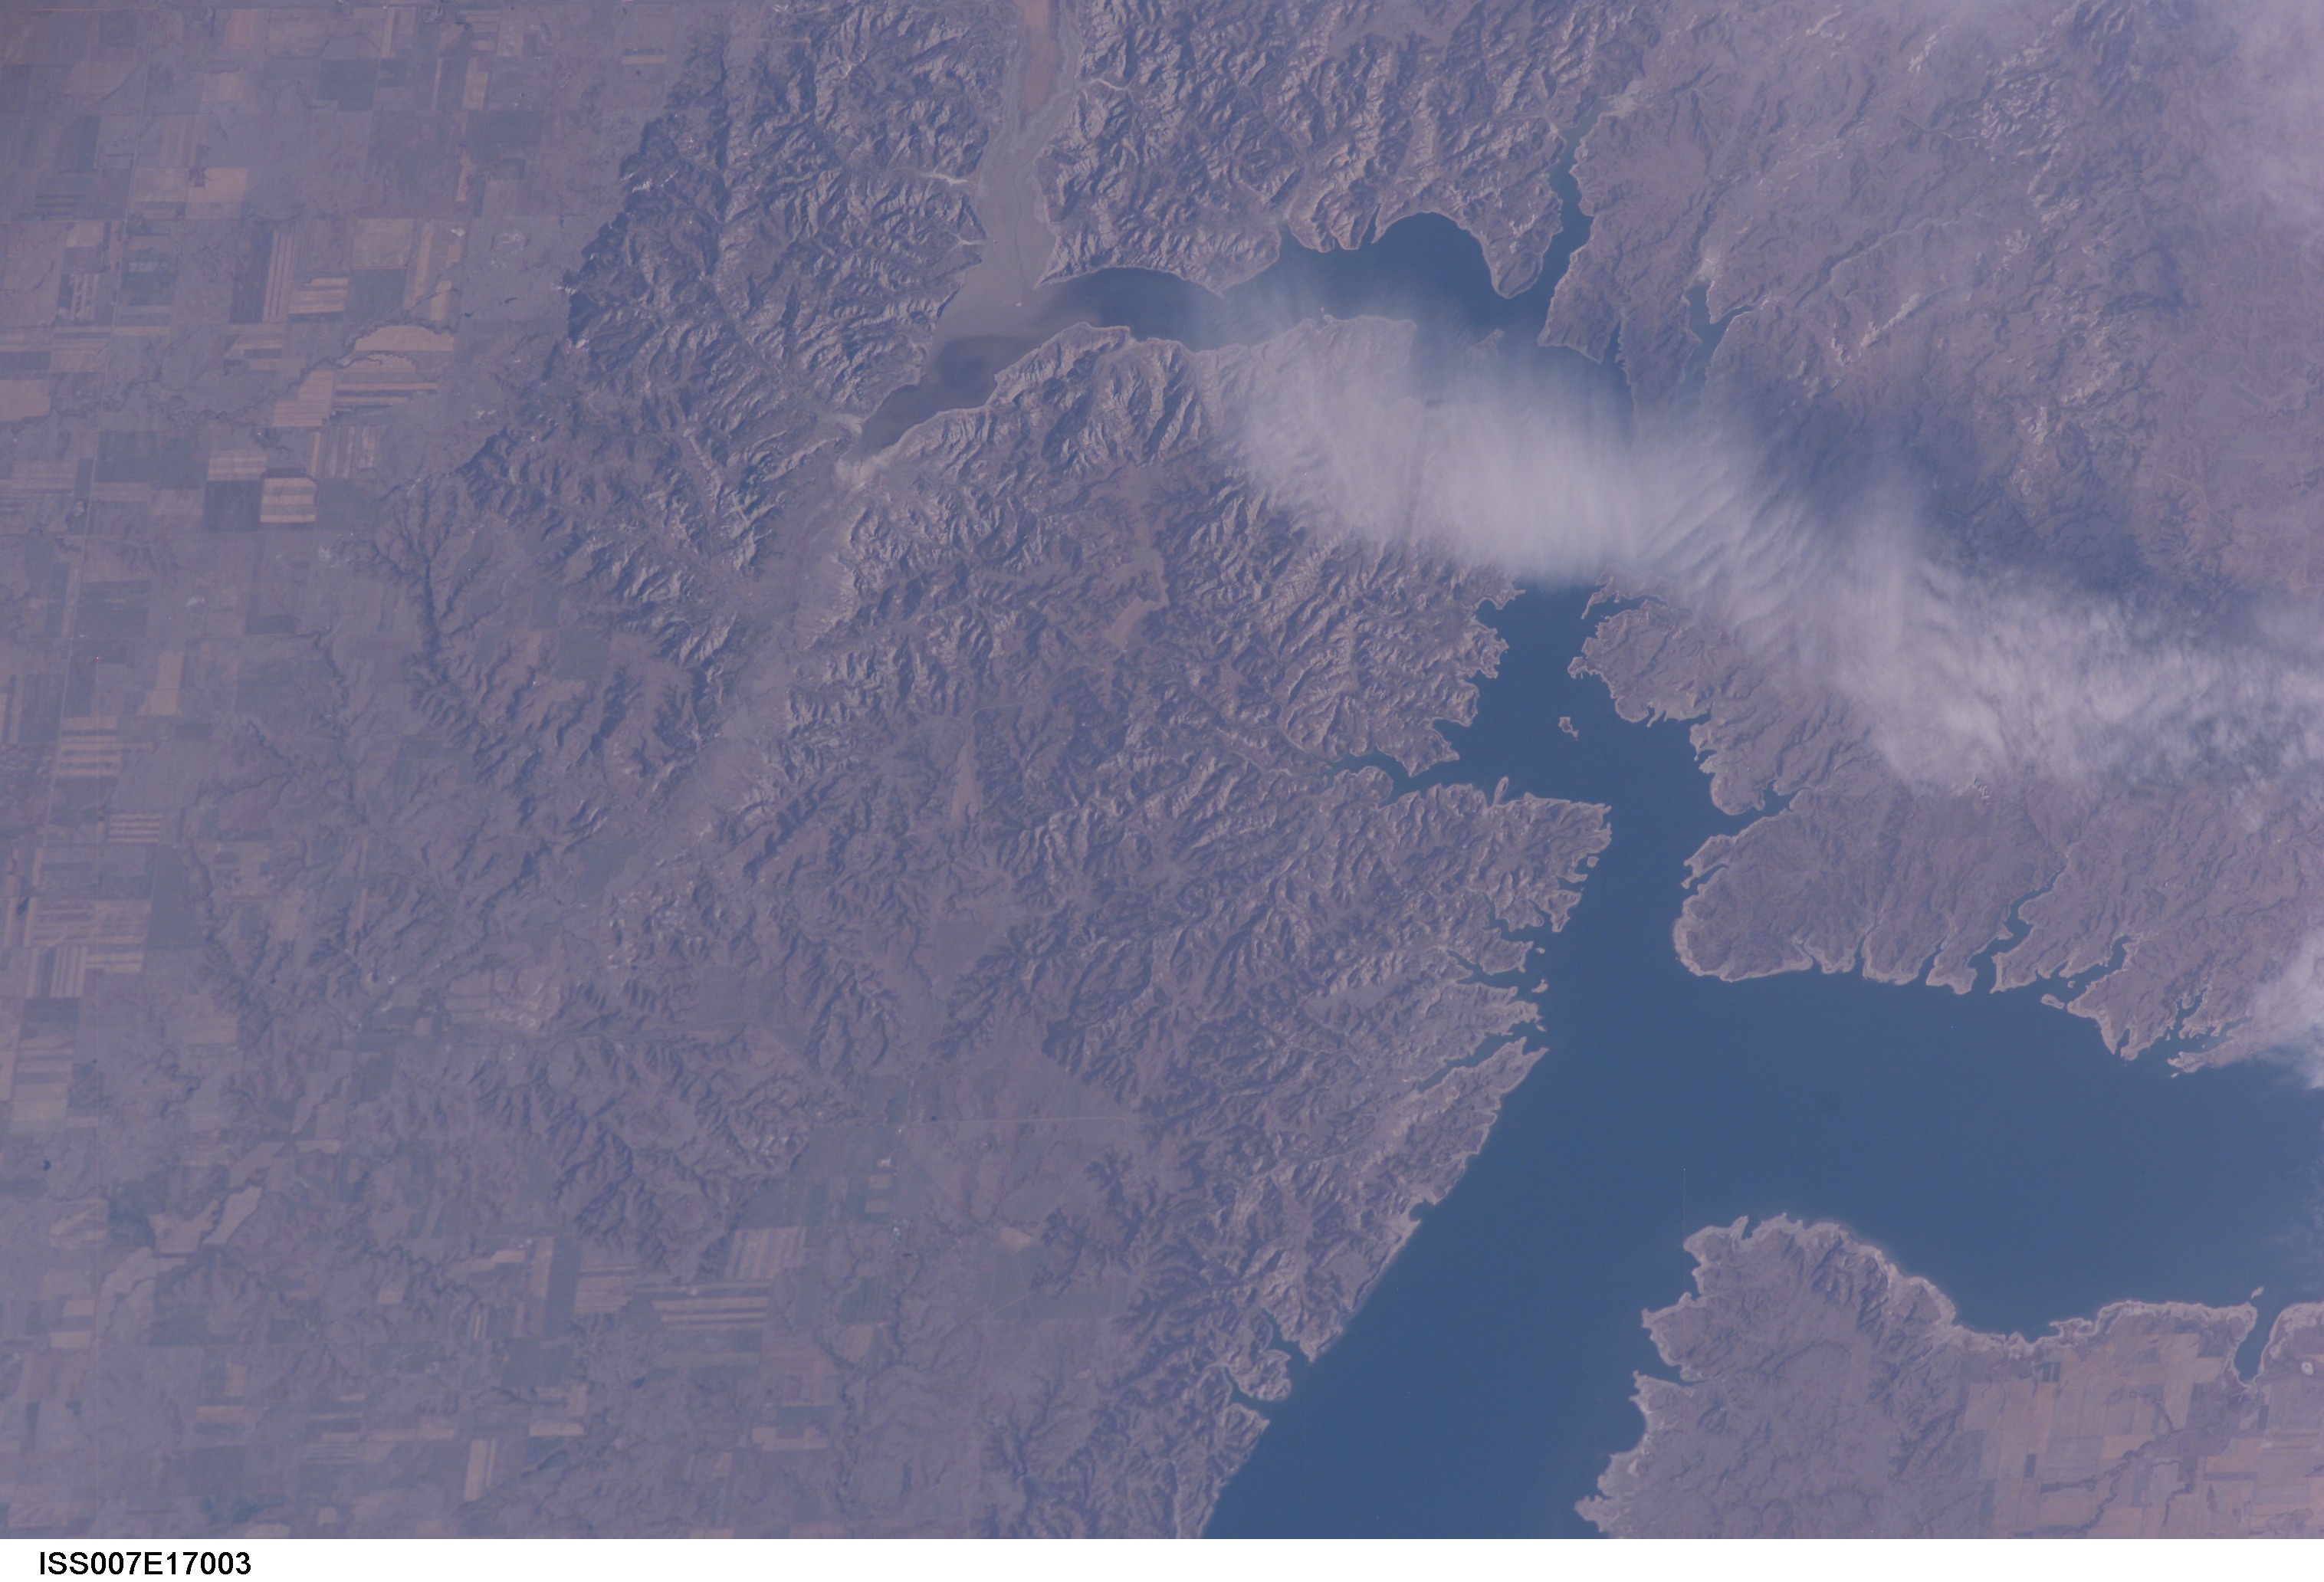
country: USA-NORTH DAKOTA
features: LAKE SAKAKAWEA, FREDERICKS
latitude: 47.5
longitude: -102.3
